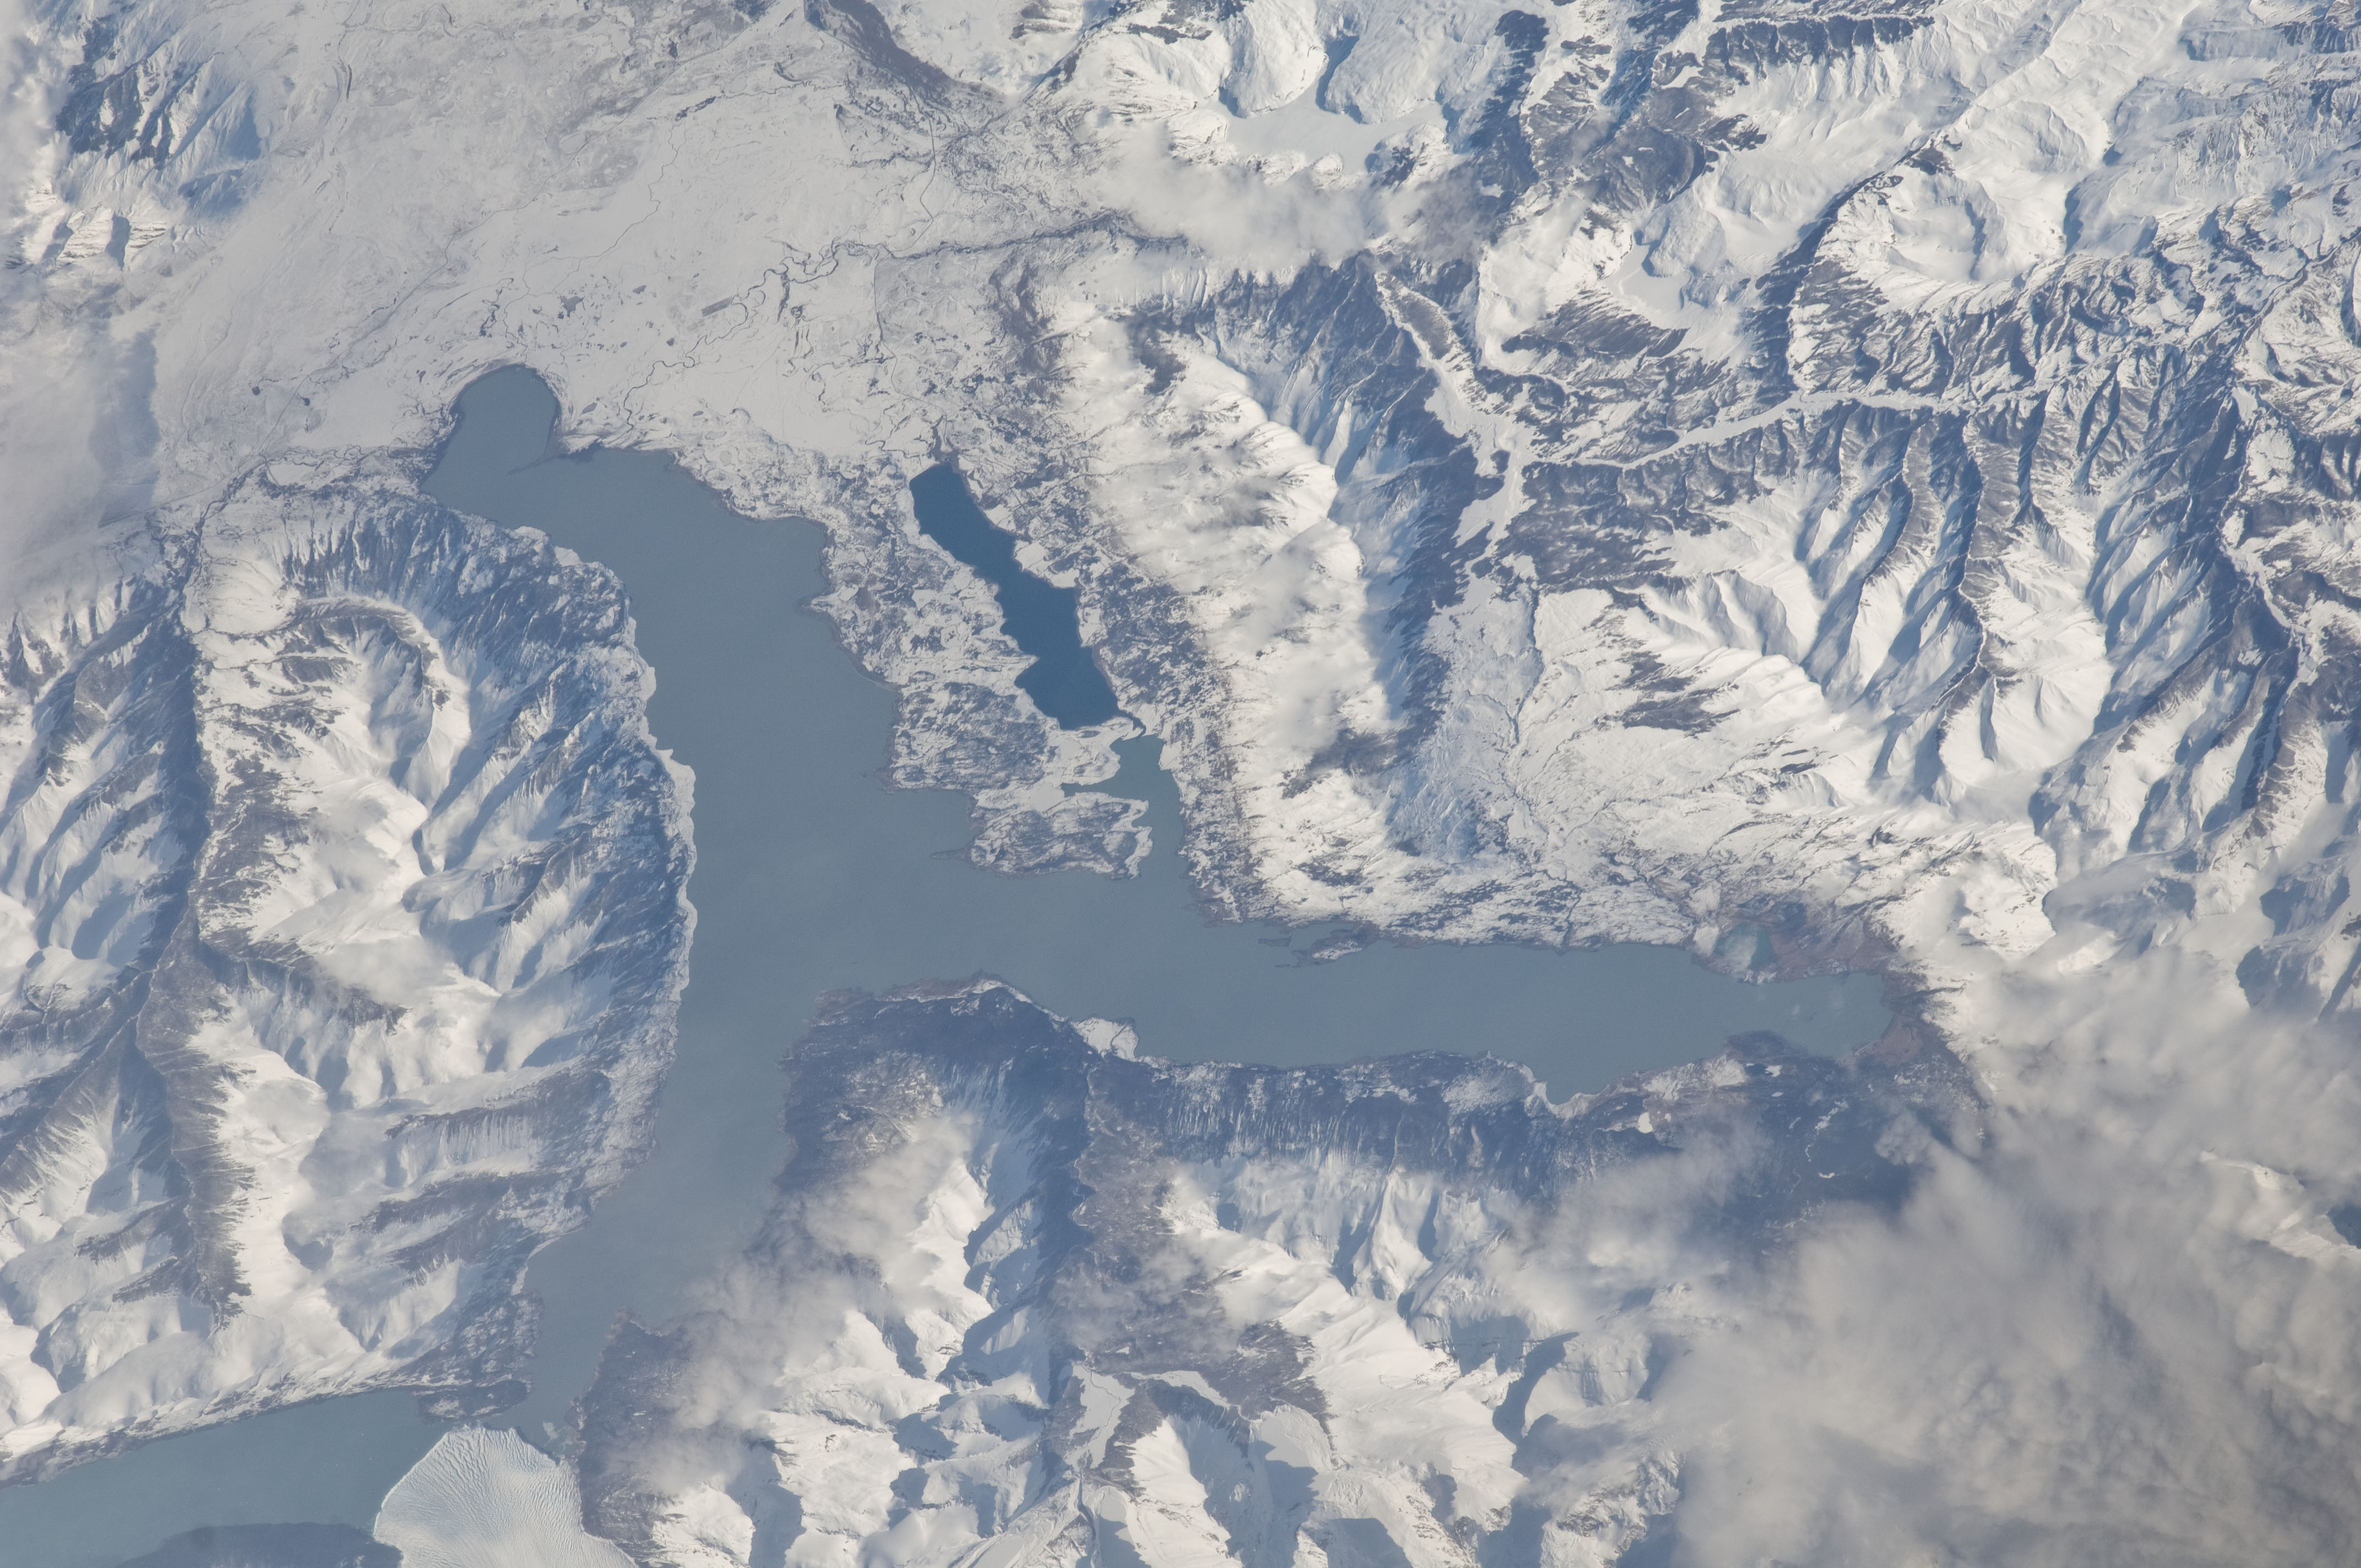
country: ARGENTINA
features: L. ARGENTINO, L. ROCA, PERITO MORENO
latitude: -50.6
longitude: -72.9
